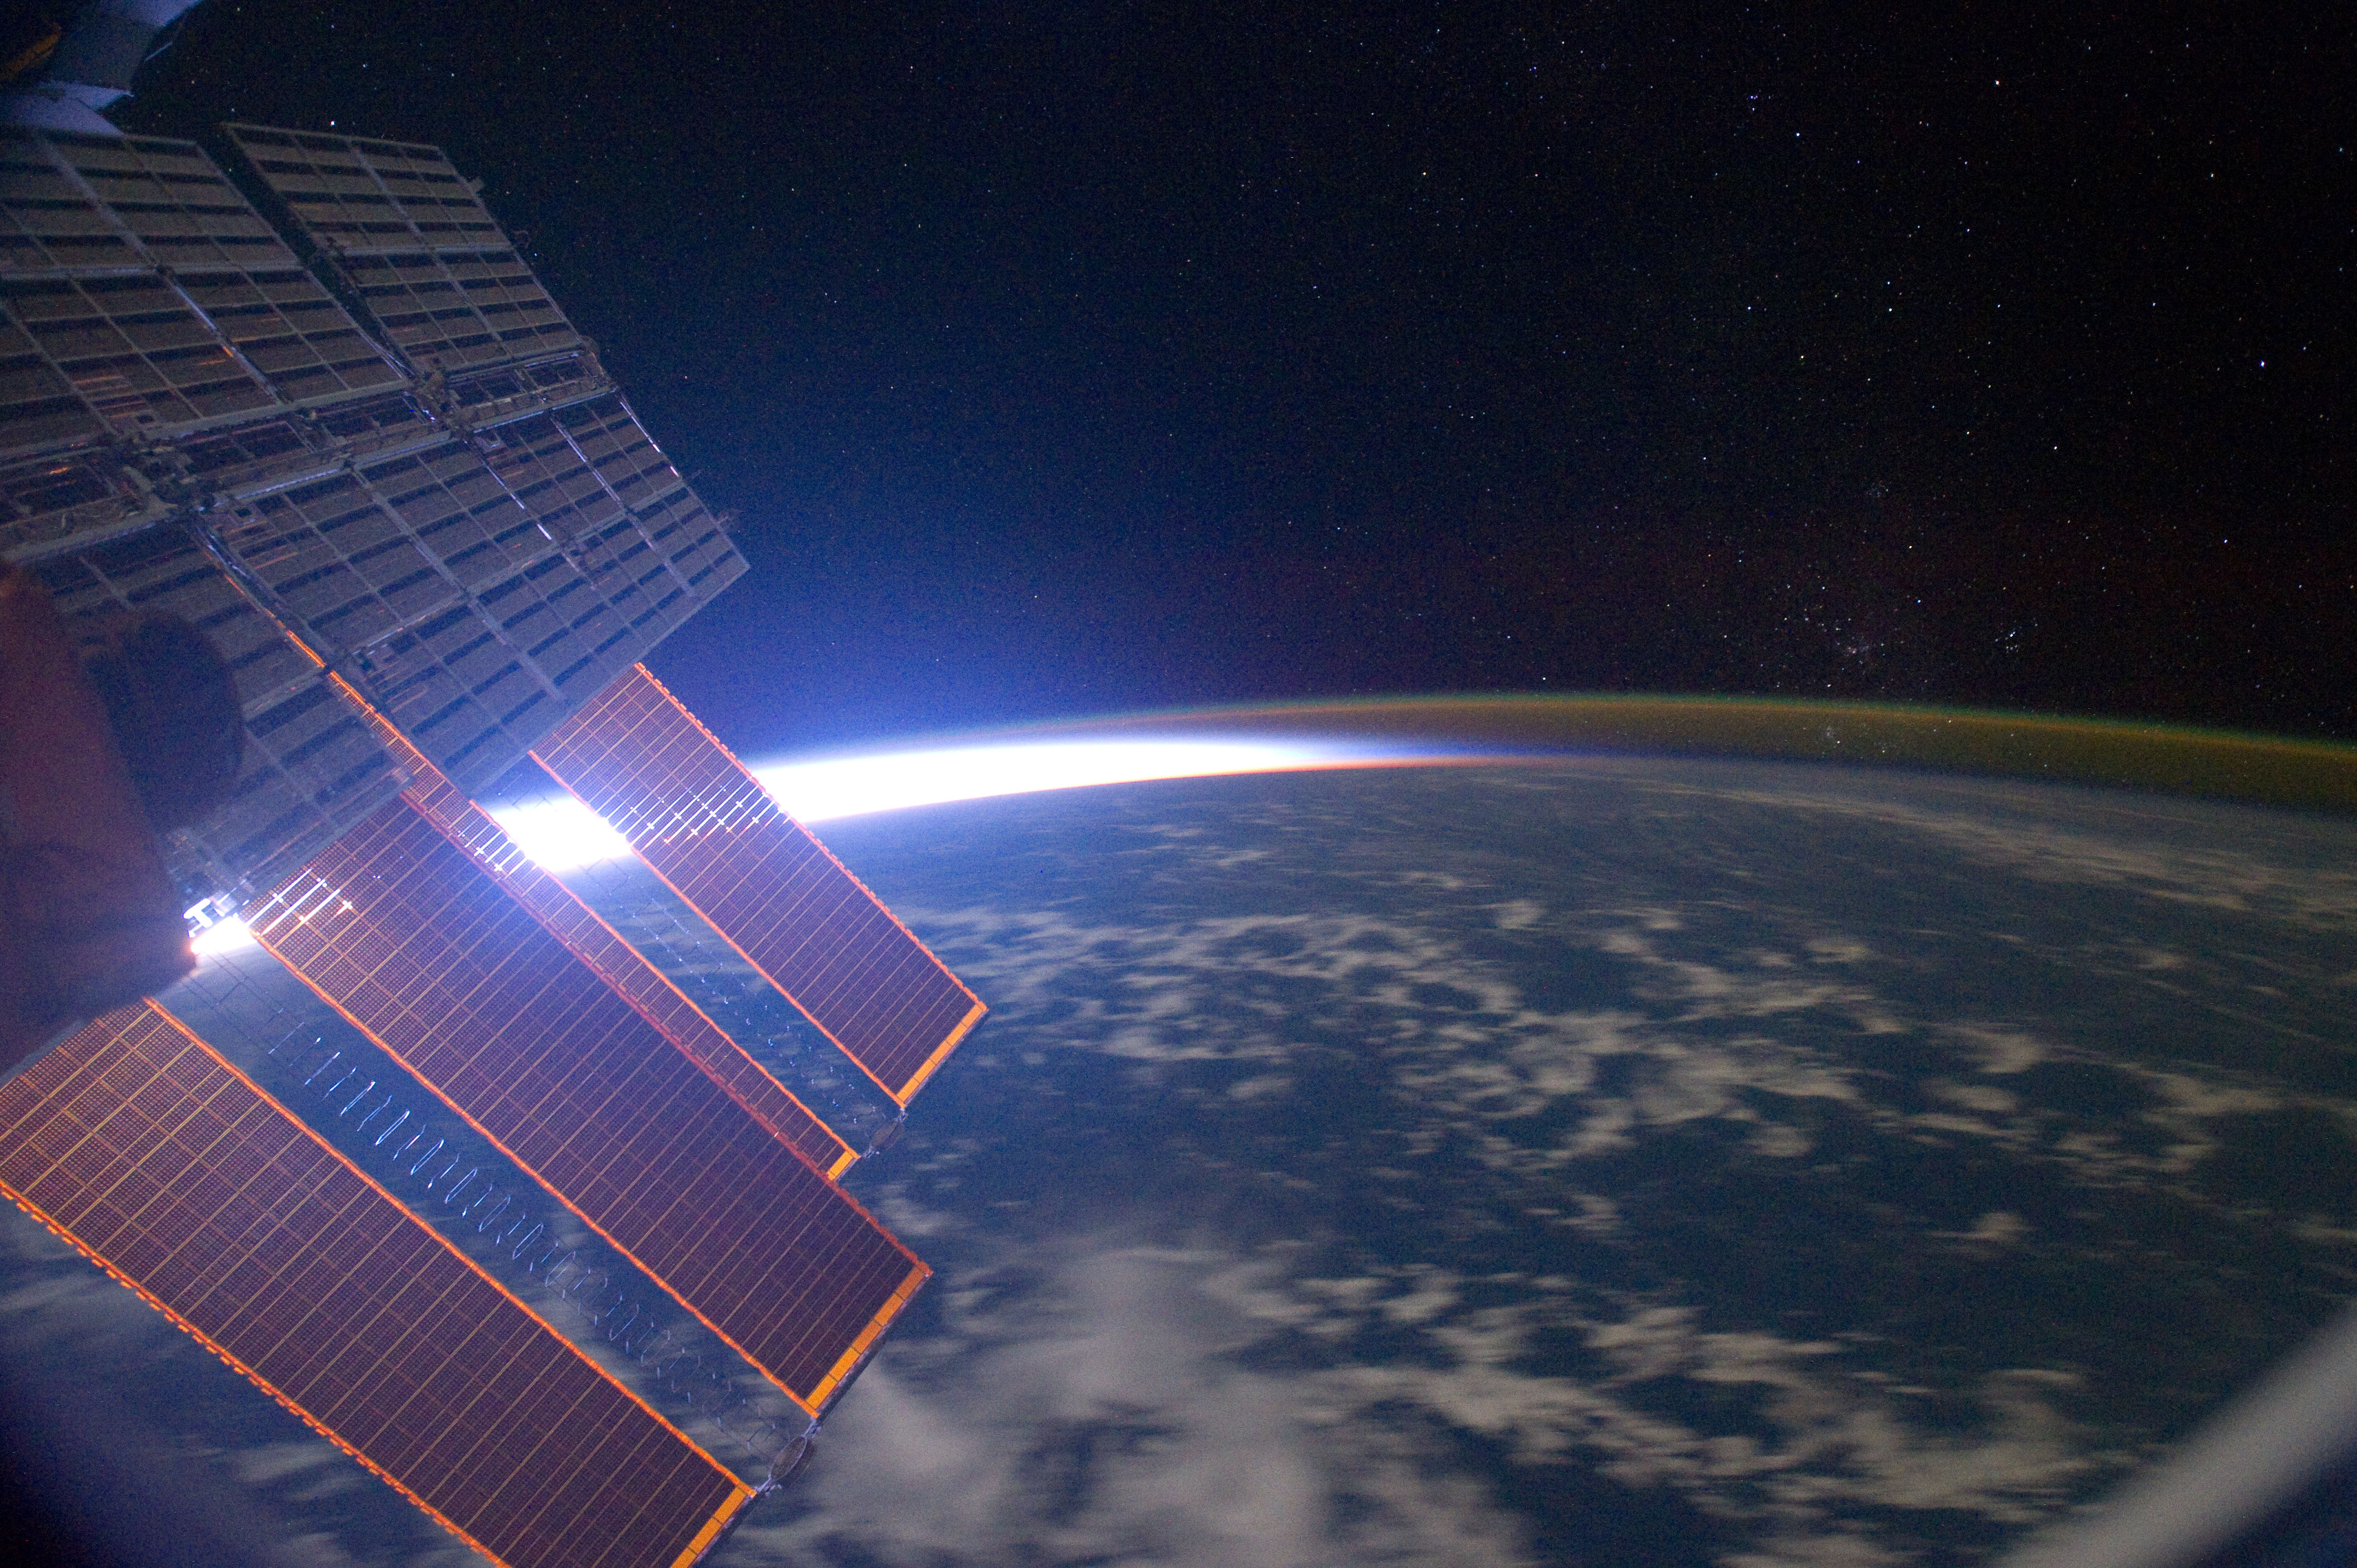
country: ATMOSPHERIC LIMB
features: AIRGLOW, TERMINATOR, CENTRAL PACIFIC OCEAN
